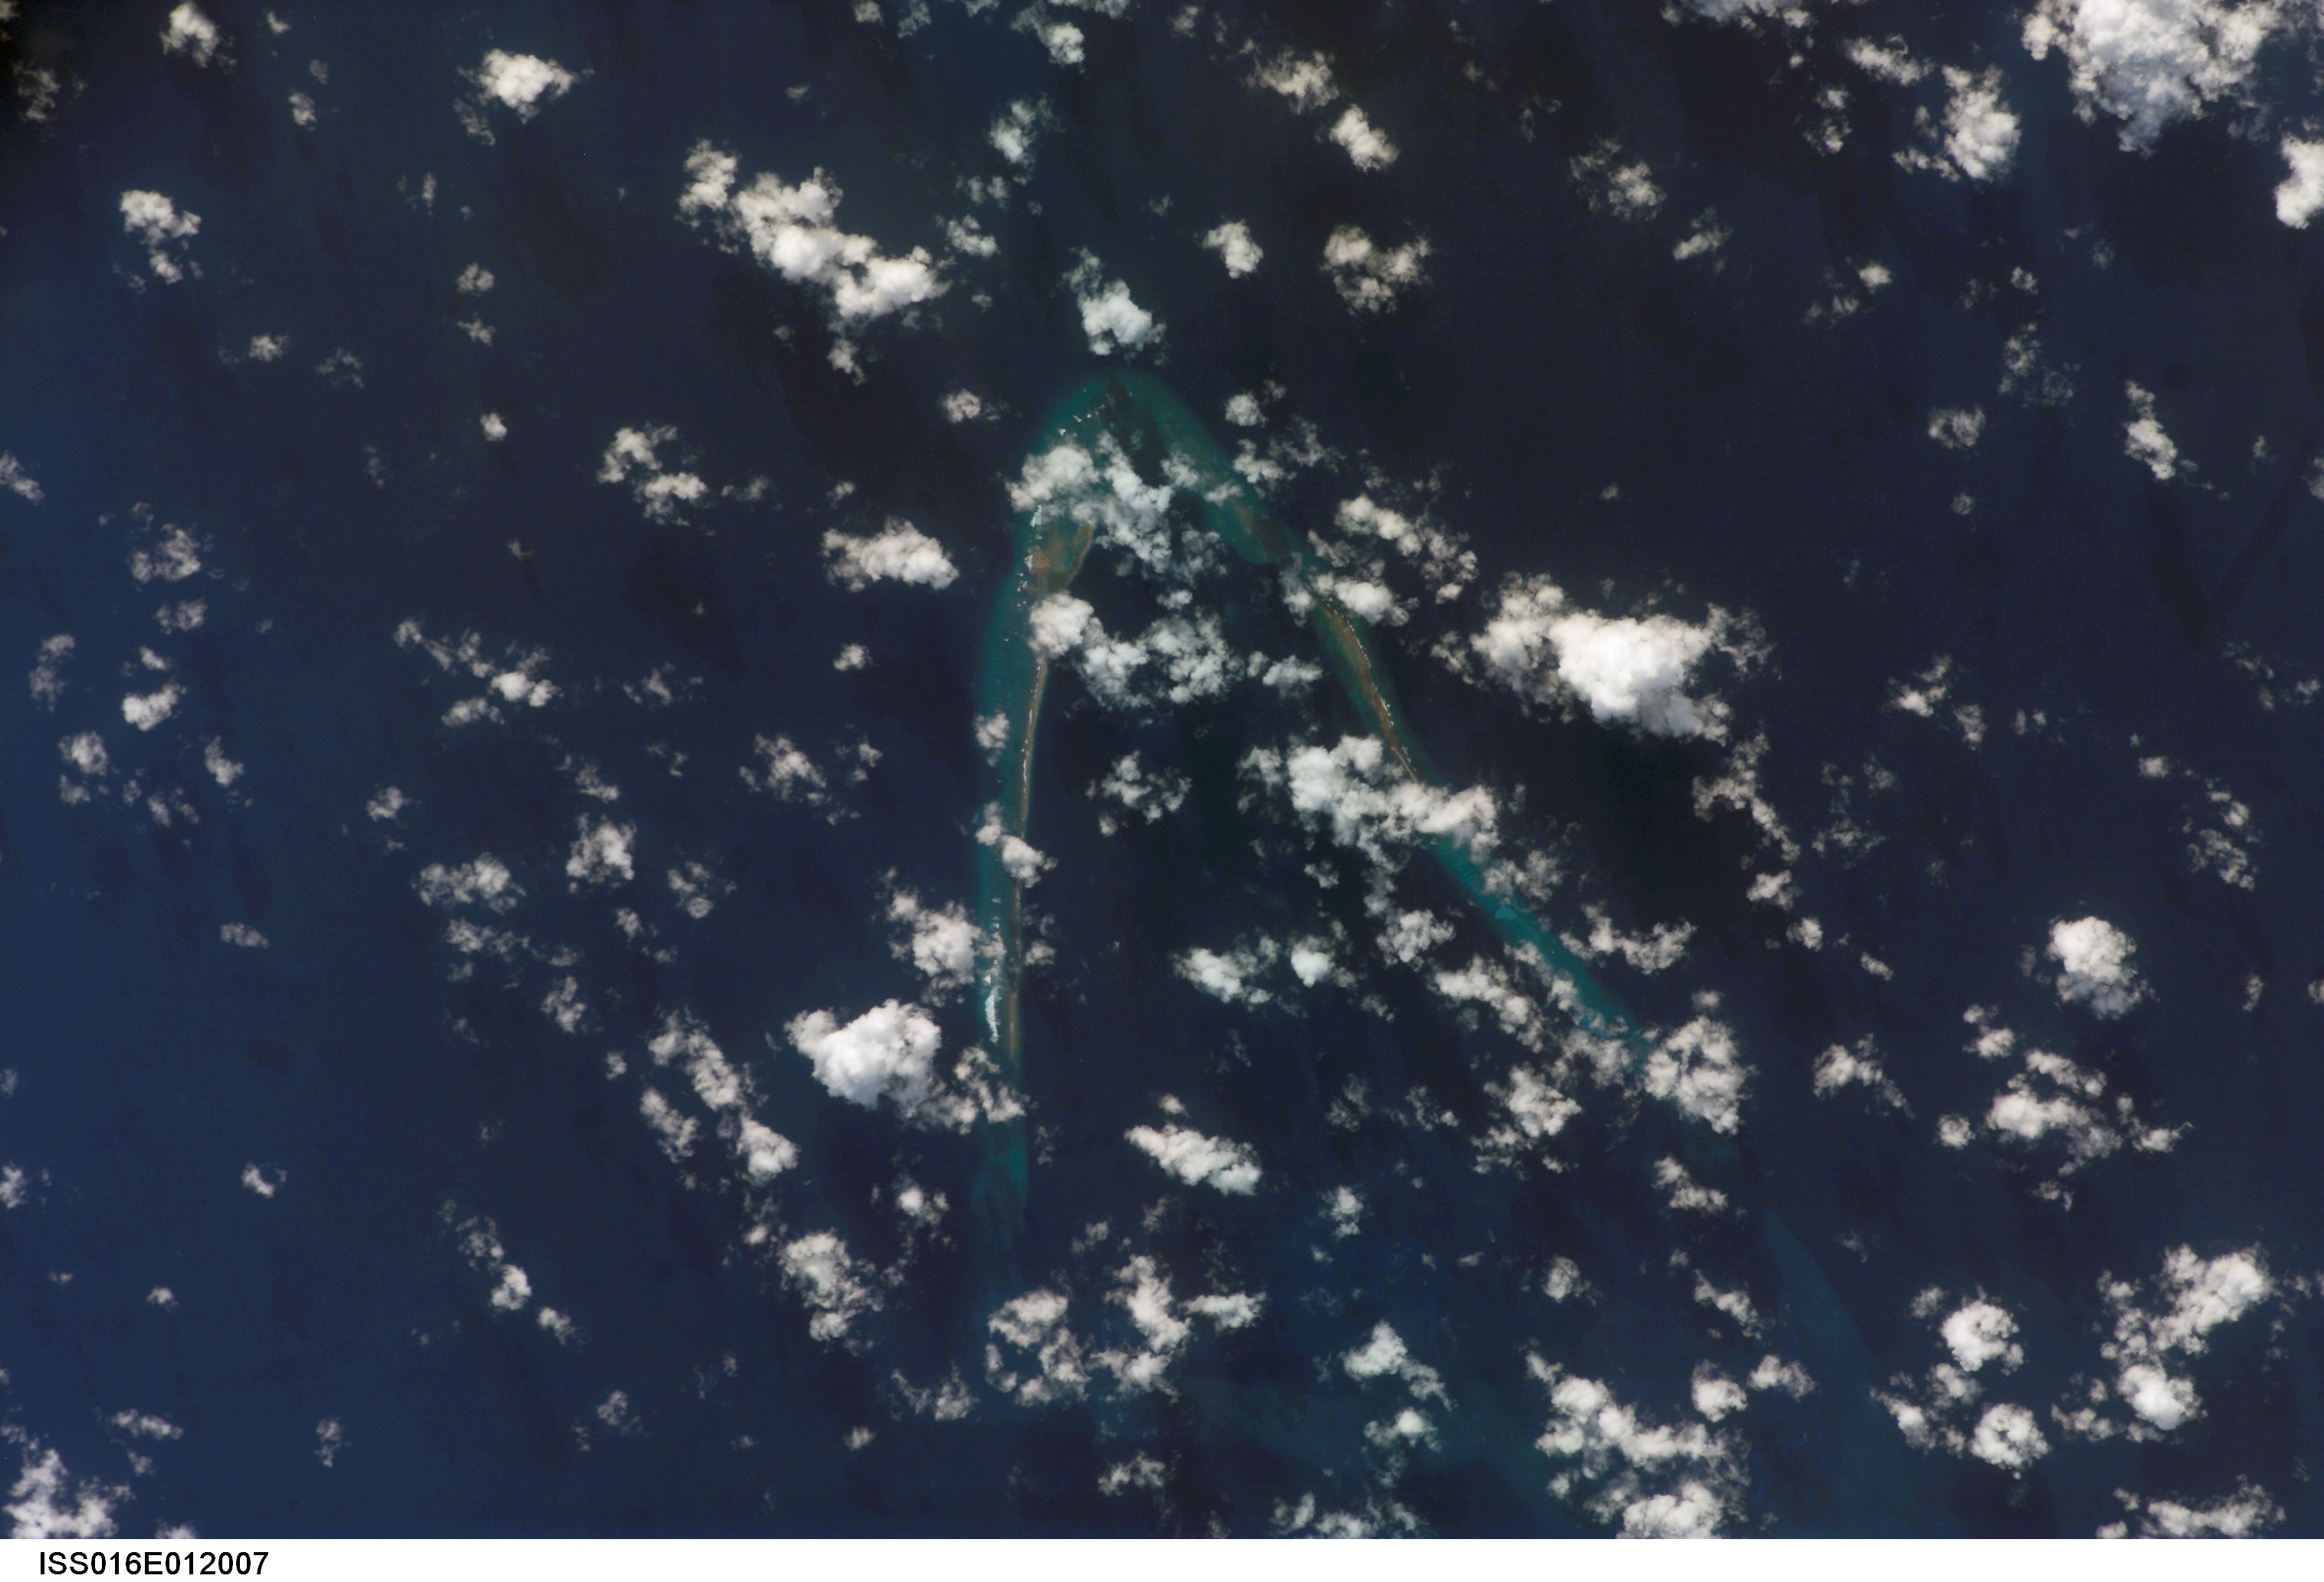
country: PACIFIC OCEAN I(S).
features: KINGMAN REEF, CORAL
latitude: 6.4
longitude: -162.4
